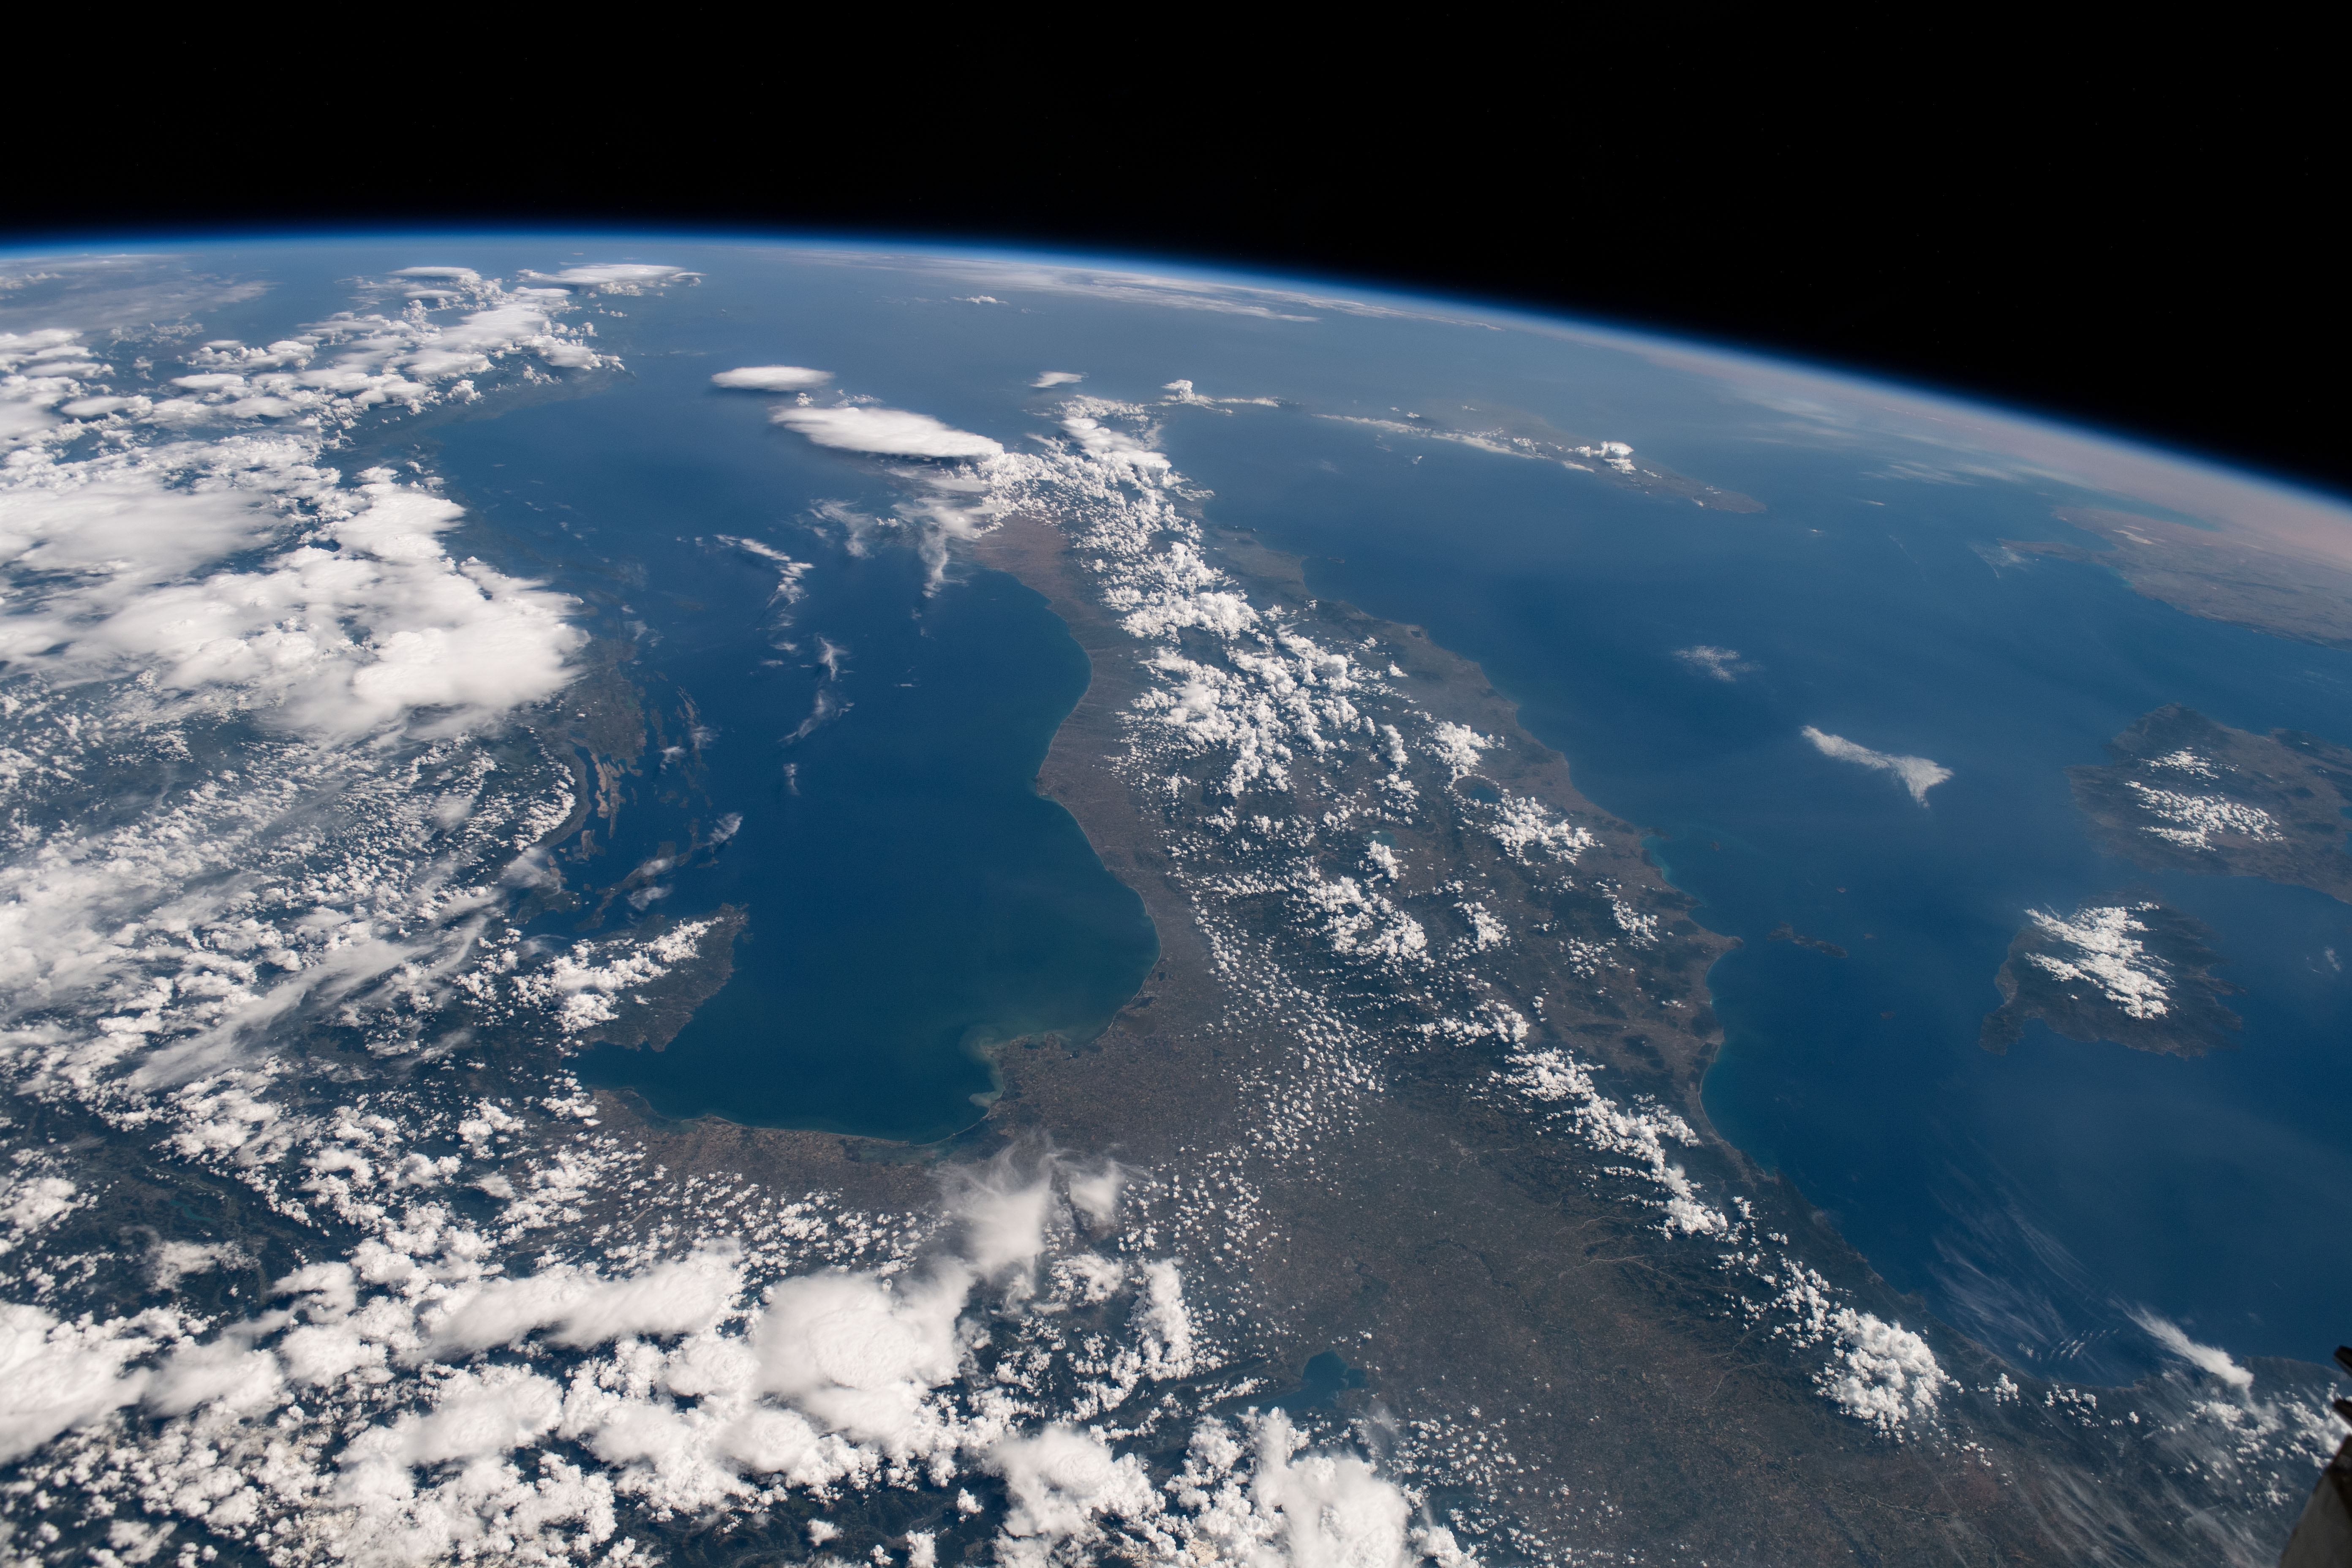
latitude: 43.2
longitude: 13.0
